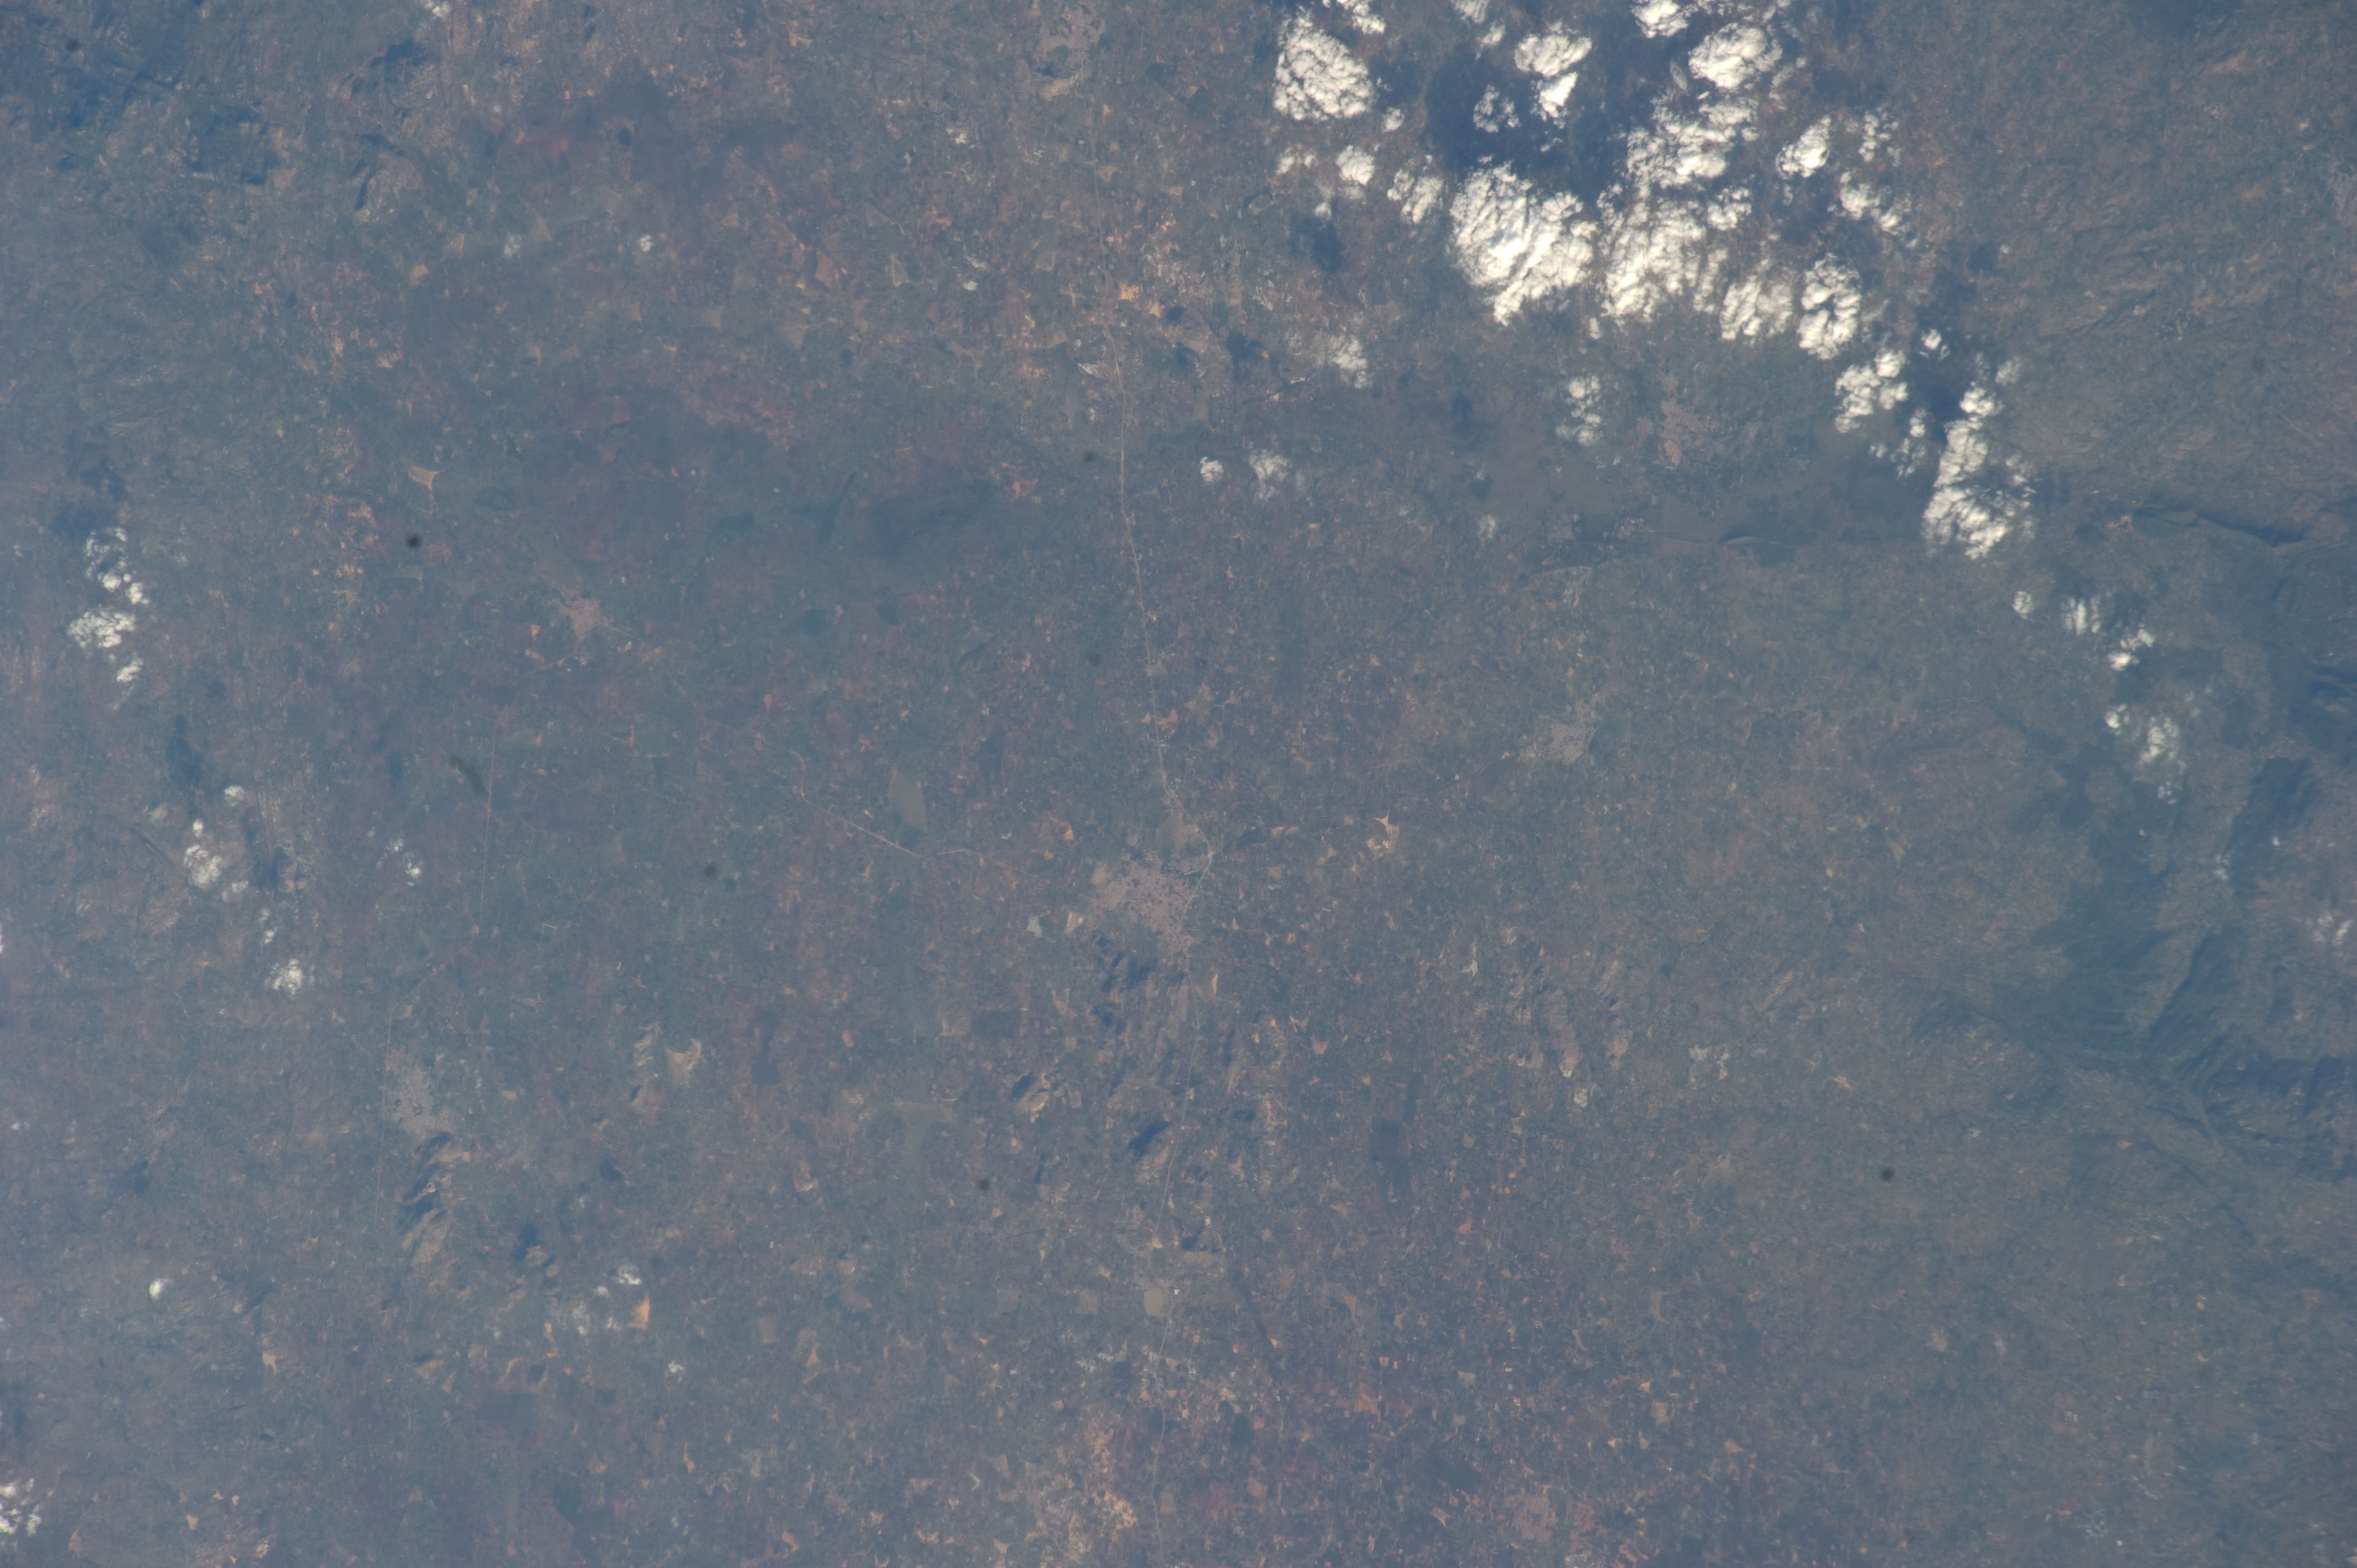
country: INDIA
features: CY.
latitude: 13.1
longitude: 78.2
